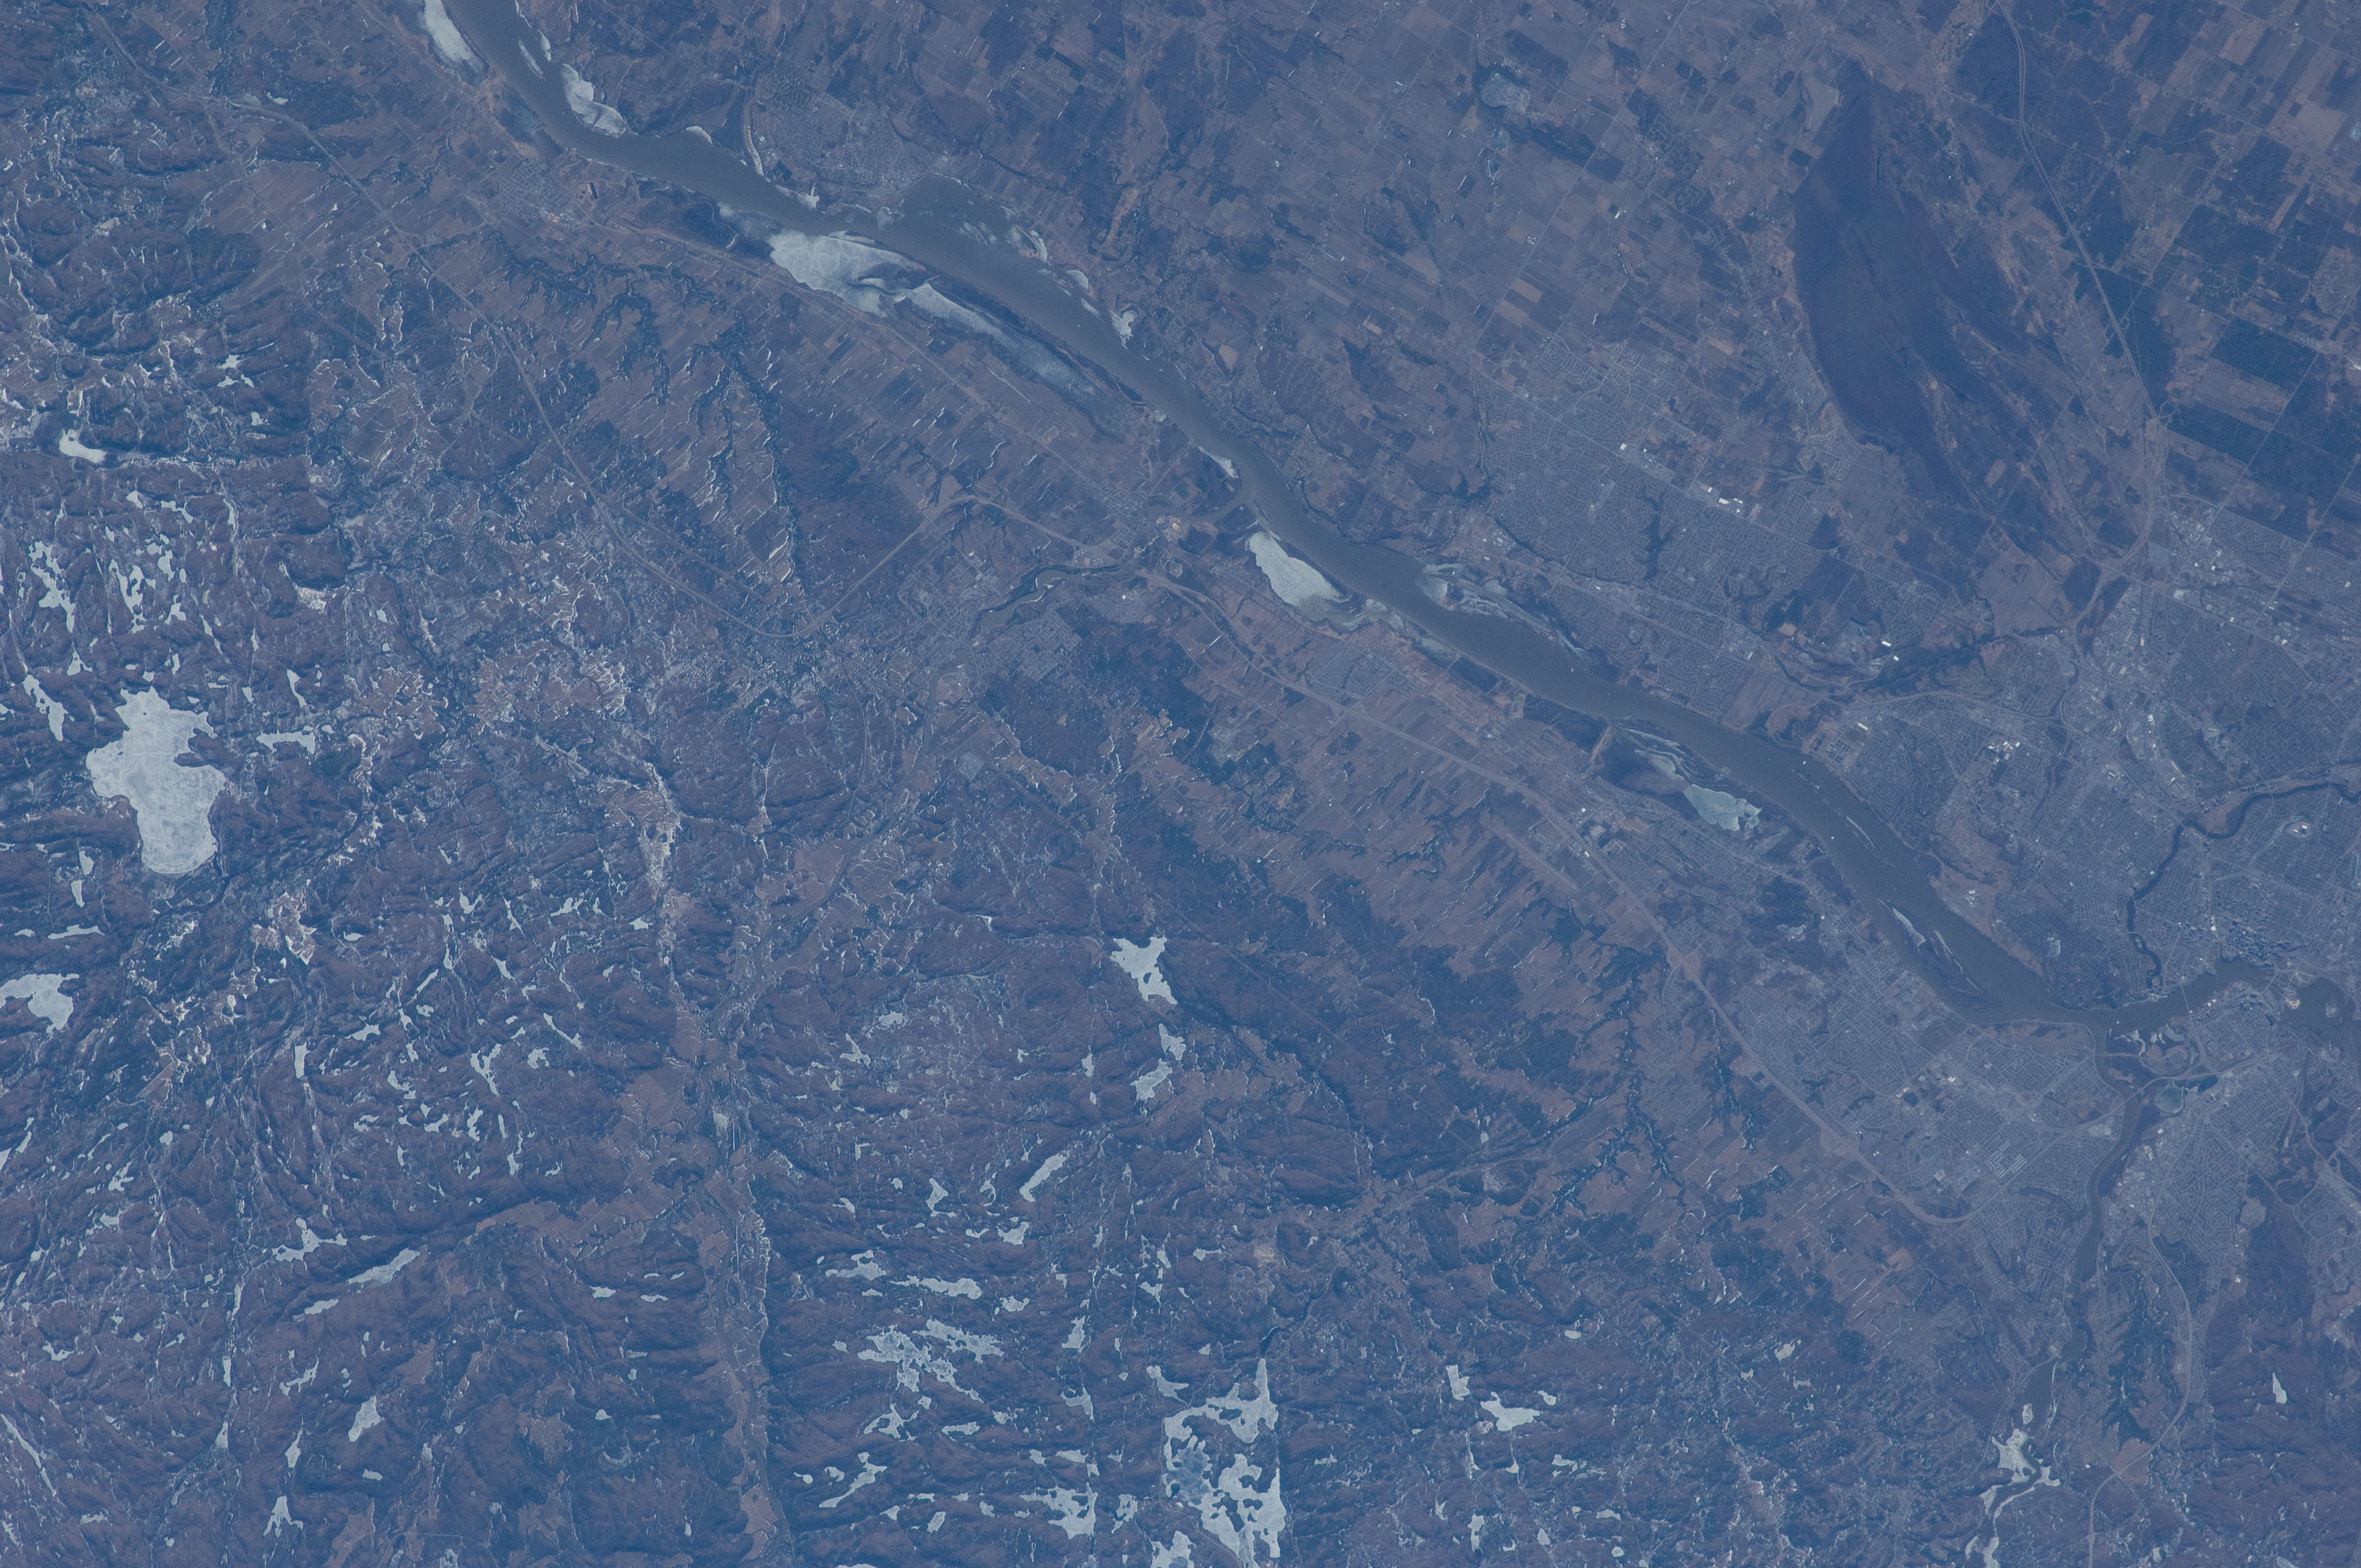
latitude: 45.6
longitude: -75.5
